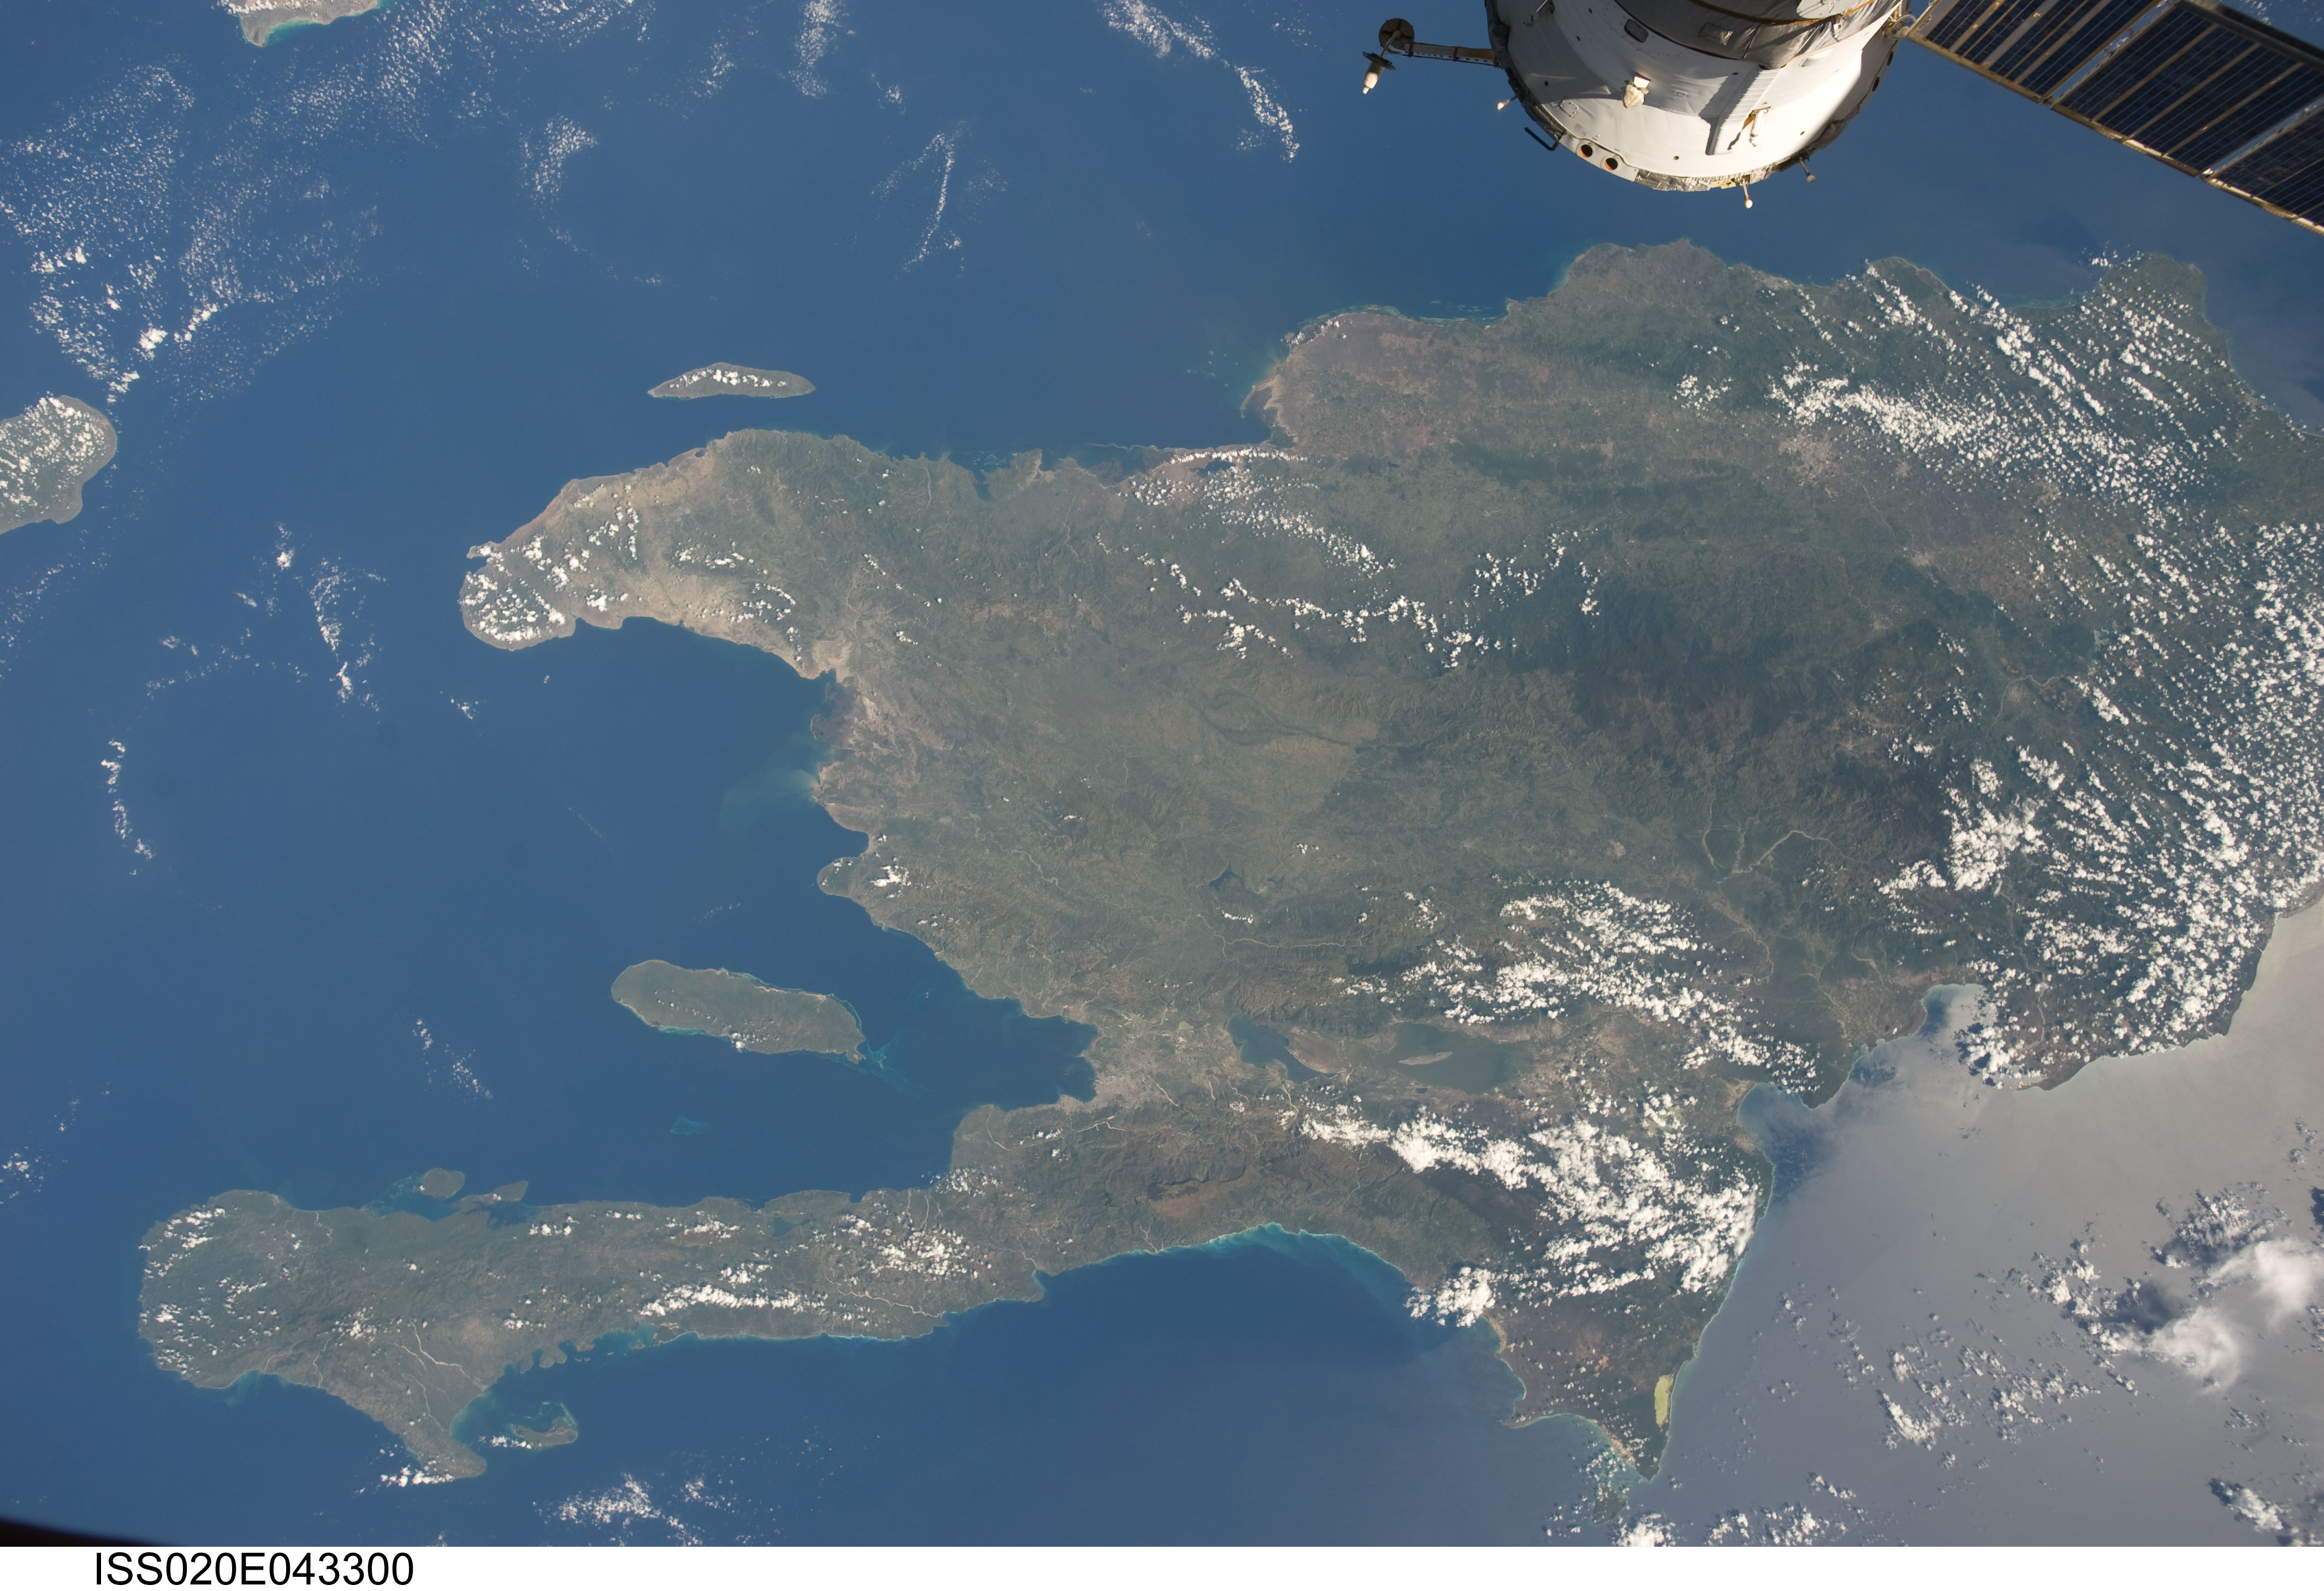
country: HAITI
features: PANORAMA, HISPANIOLA
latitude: 19.0
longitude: -72.0
